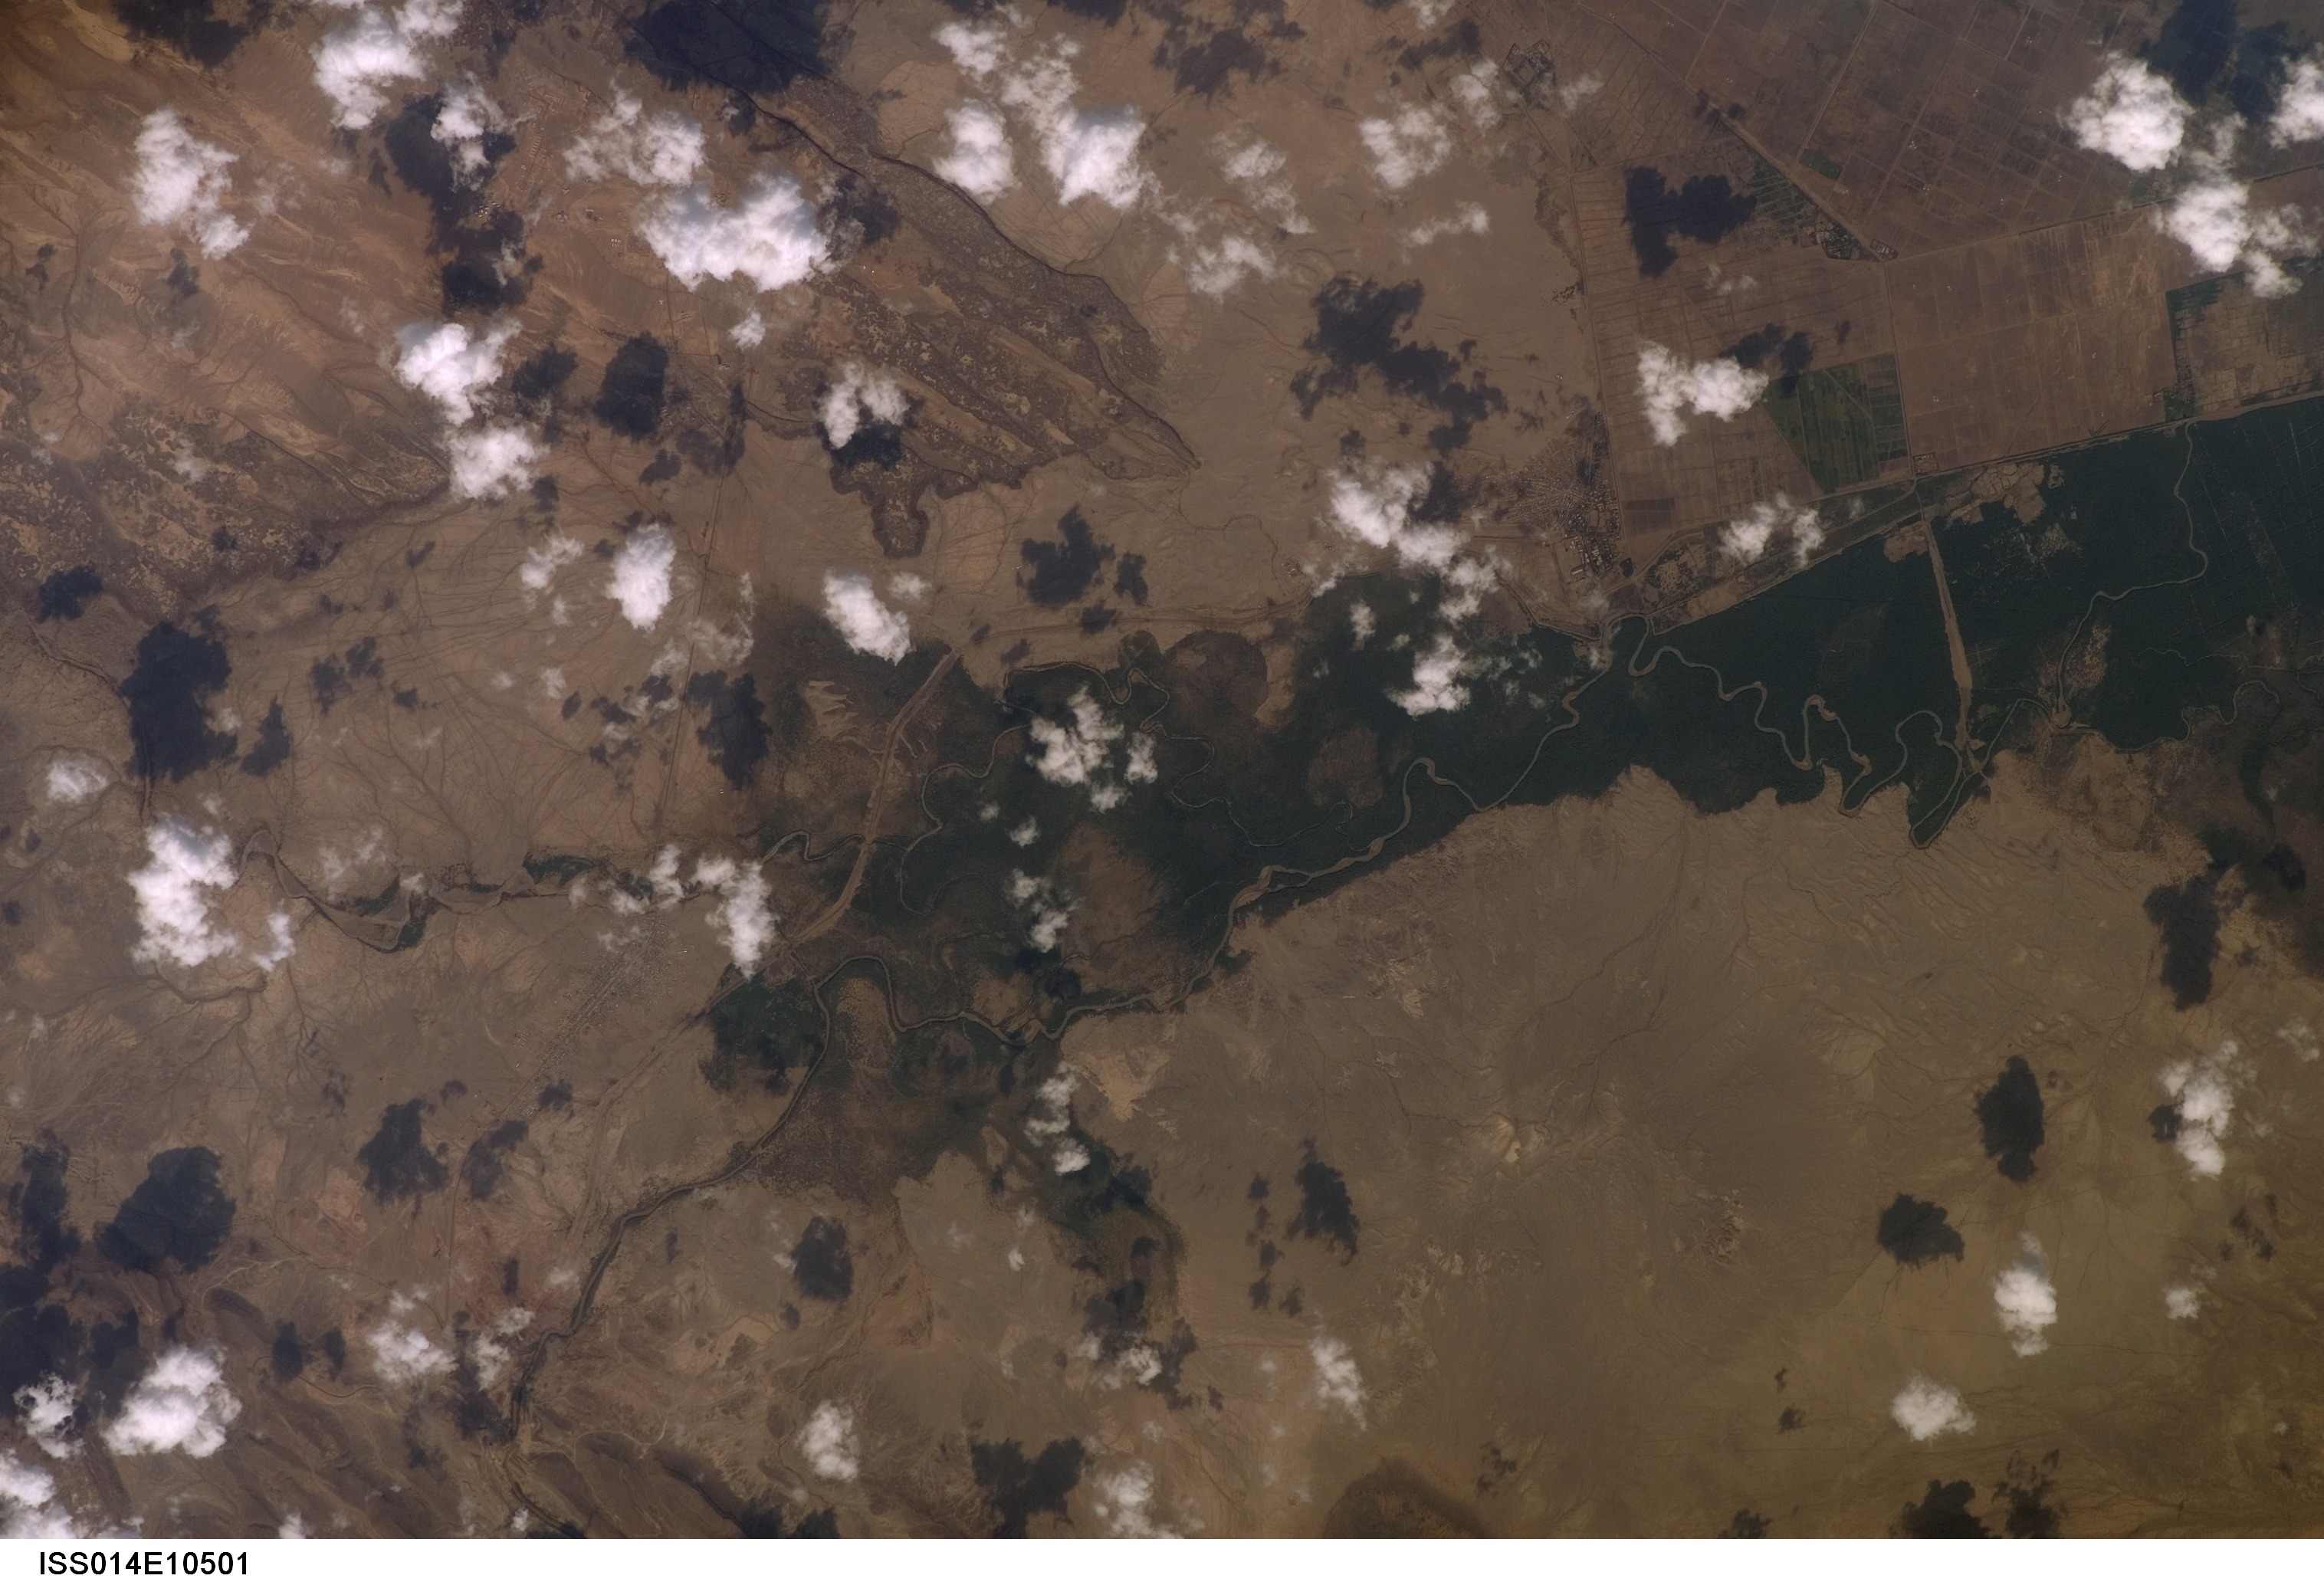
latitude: 11.6
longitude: 41.4
